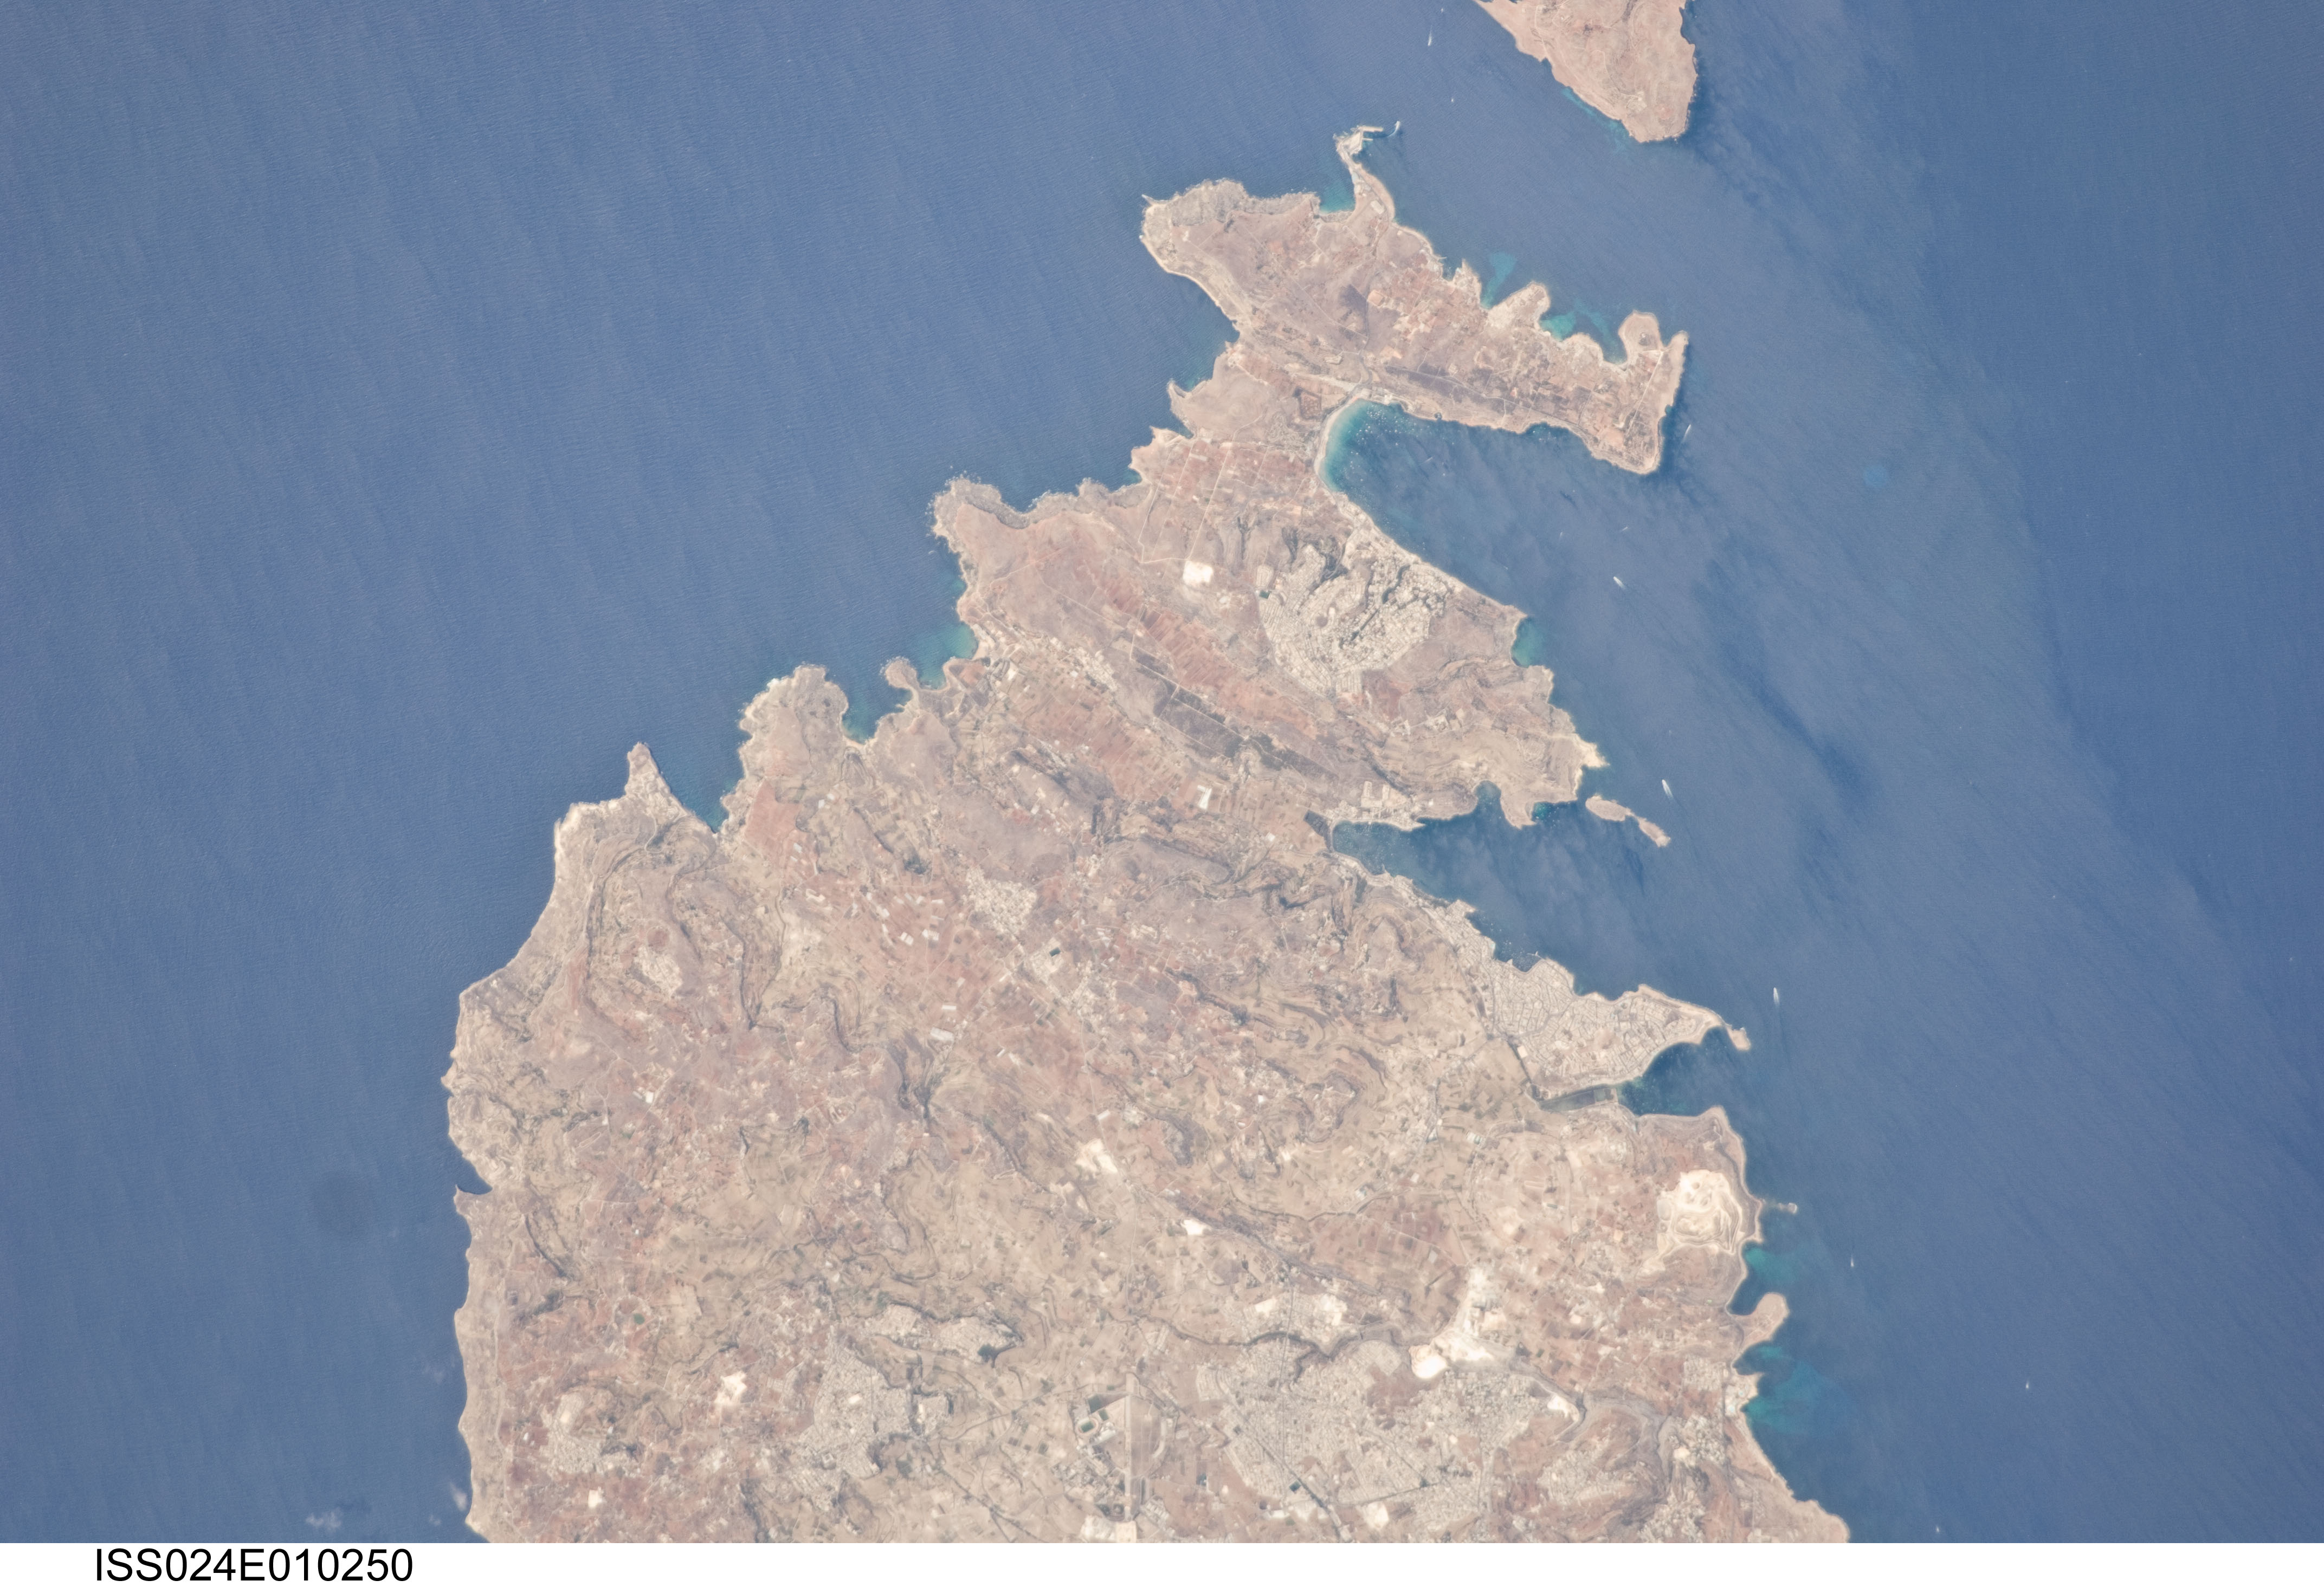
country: MALTA
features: MELLIEHA, SAINT PAULS BAY, COAST
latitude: 35.9
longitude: 14.4
